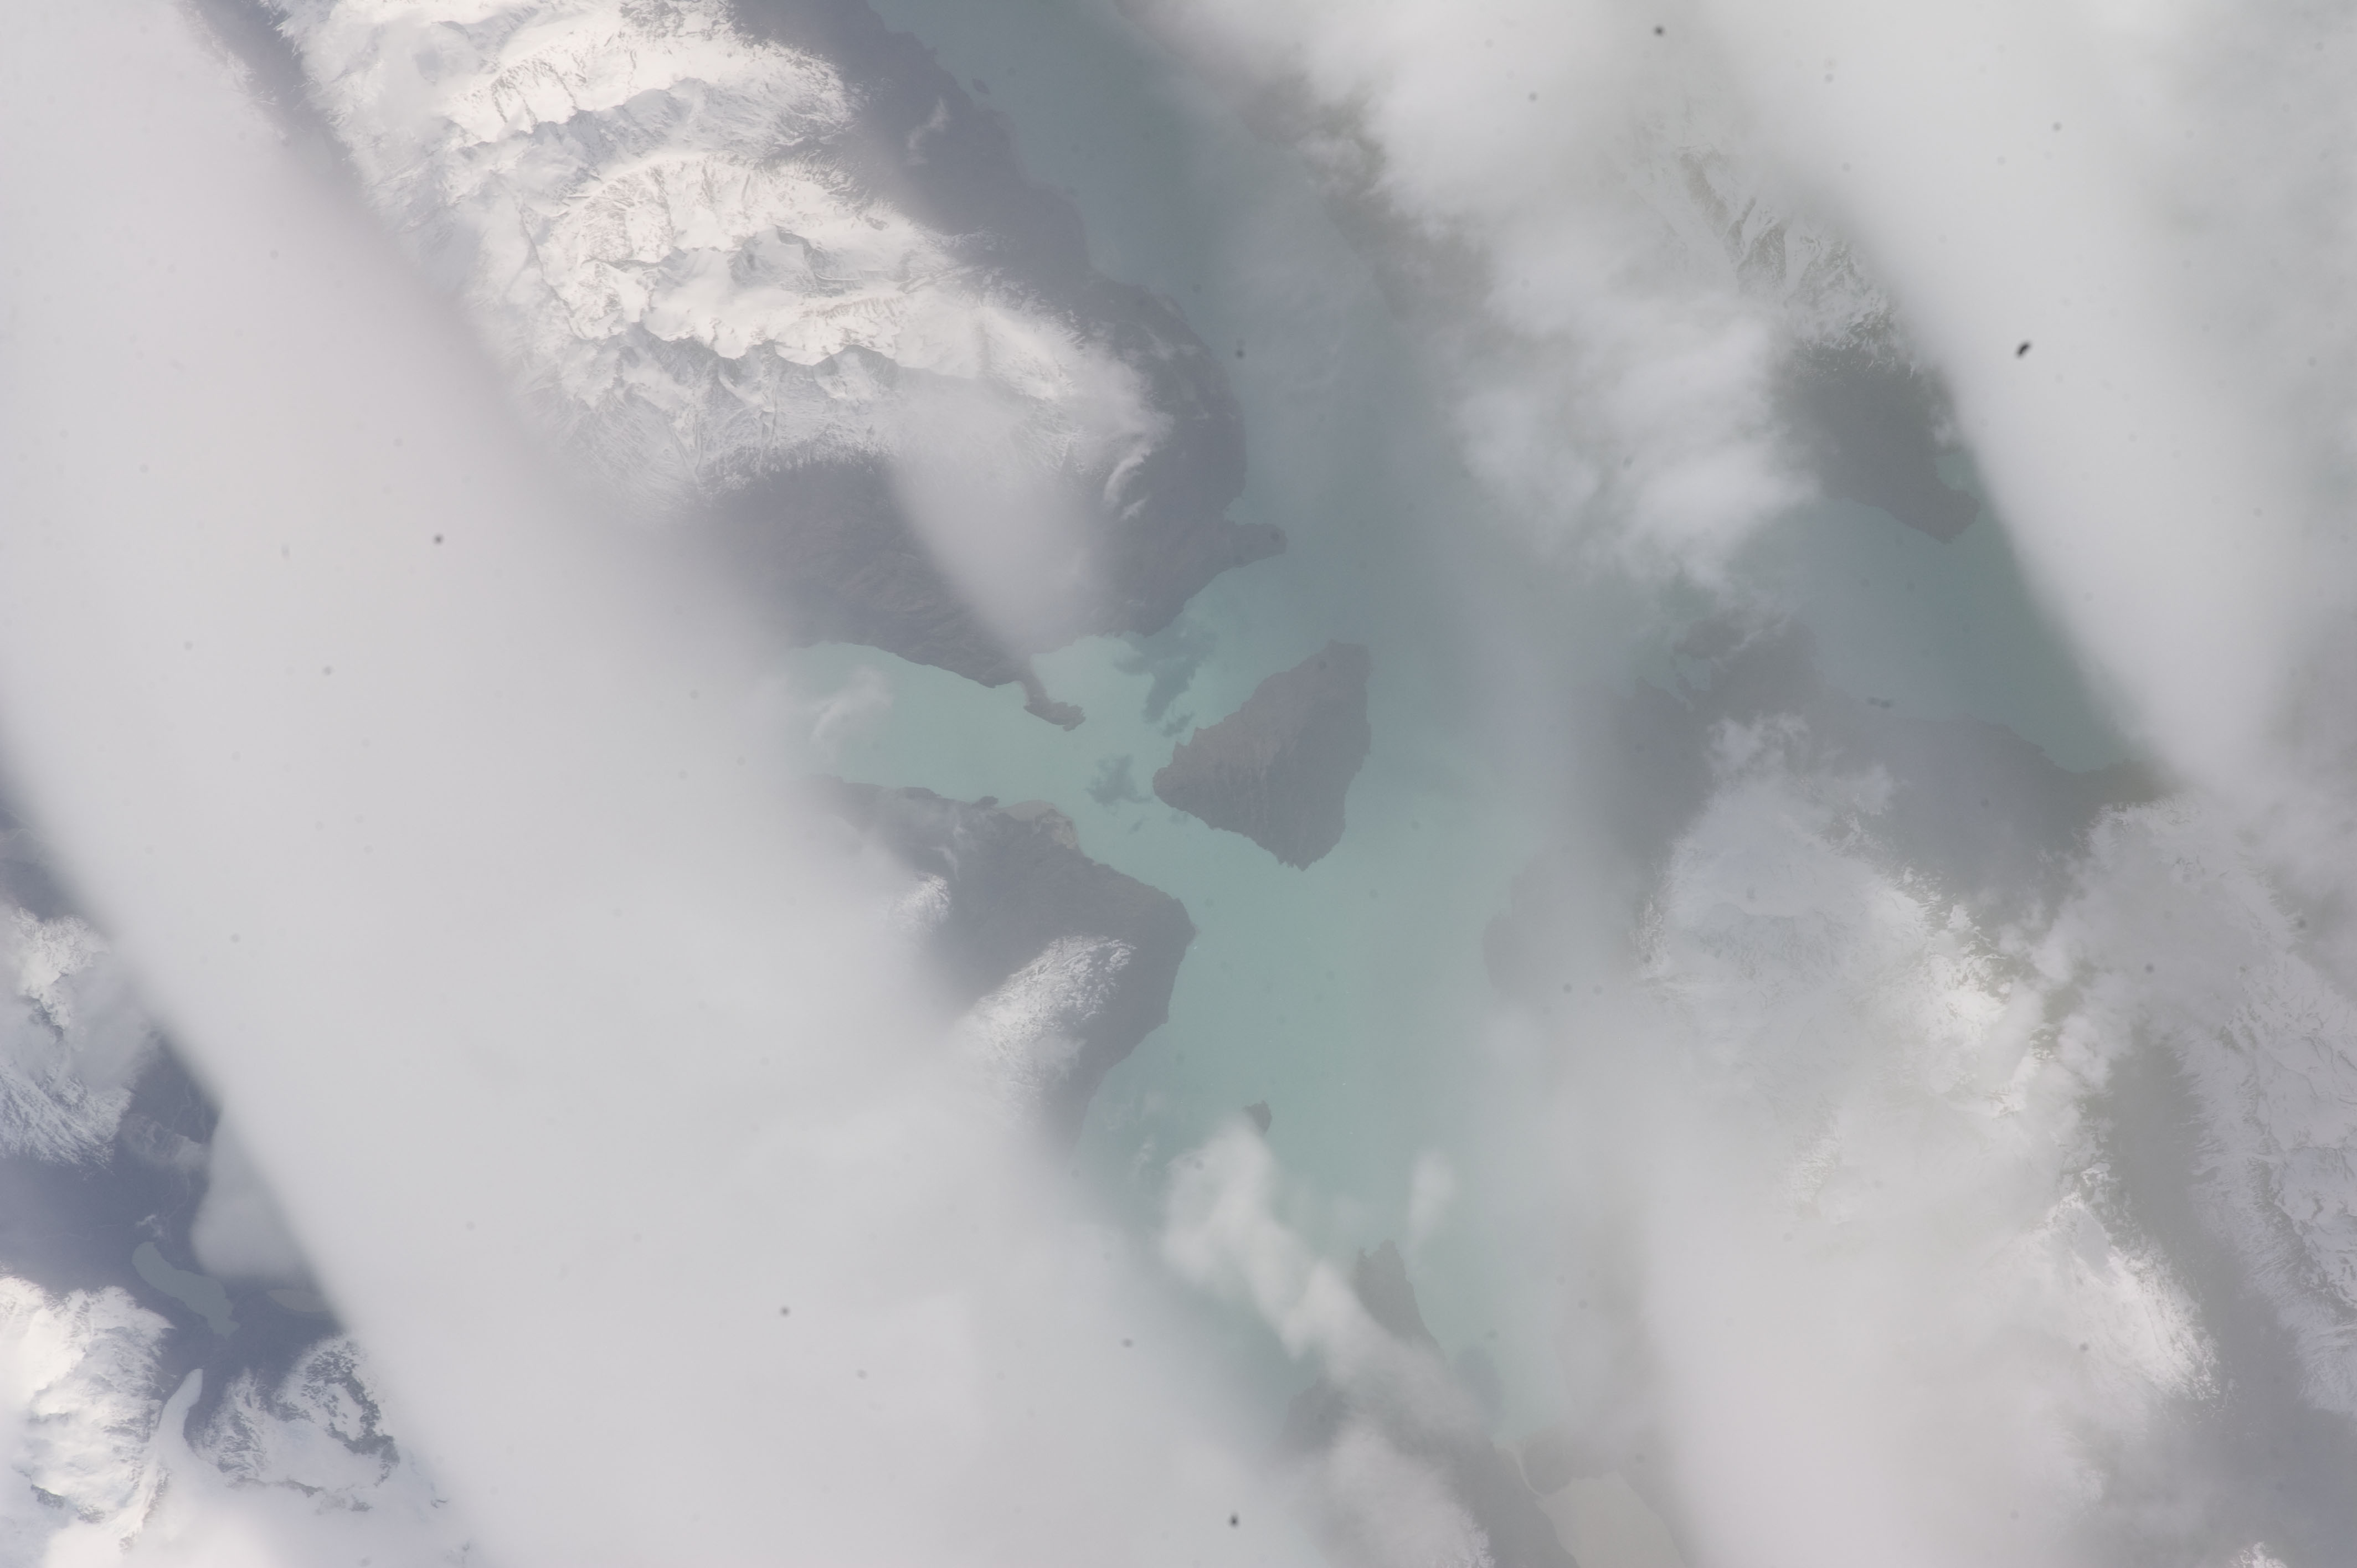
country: CHILE
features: O'HIGGINS LAKE, CENTRAL ISLAND, CLOUDS
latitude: -48.8
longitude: -72.9
